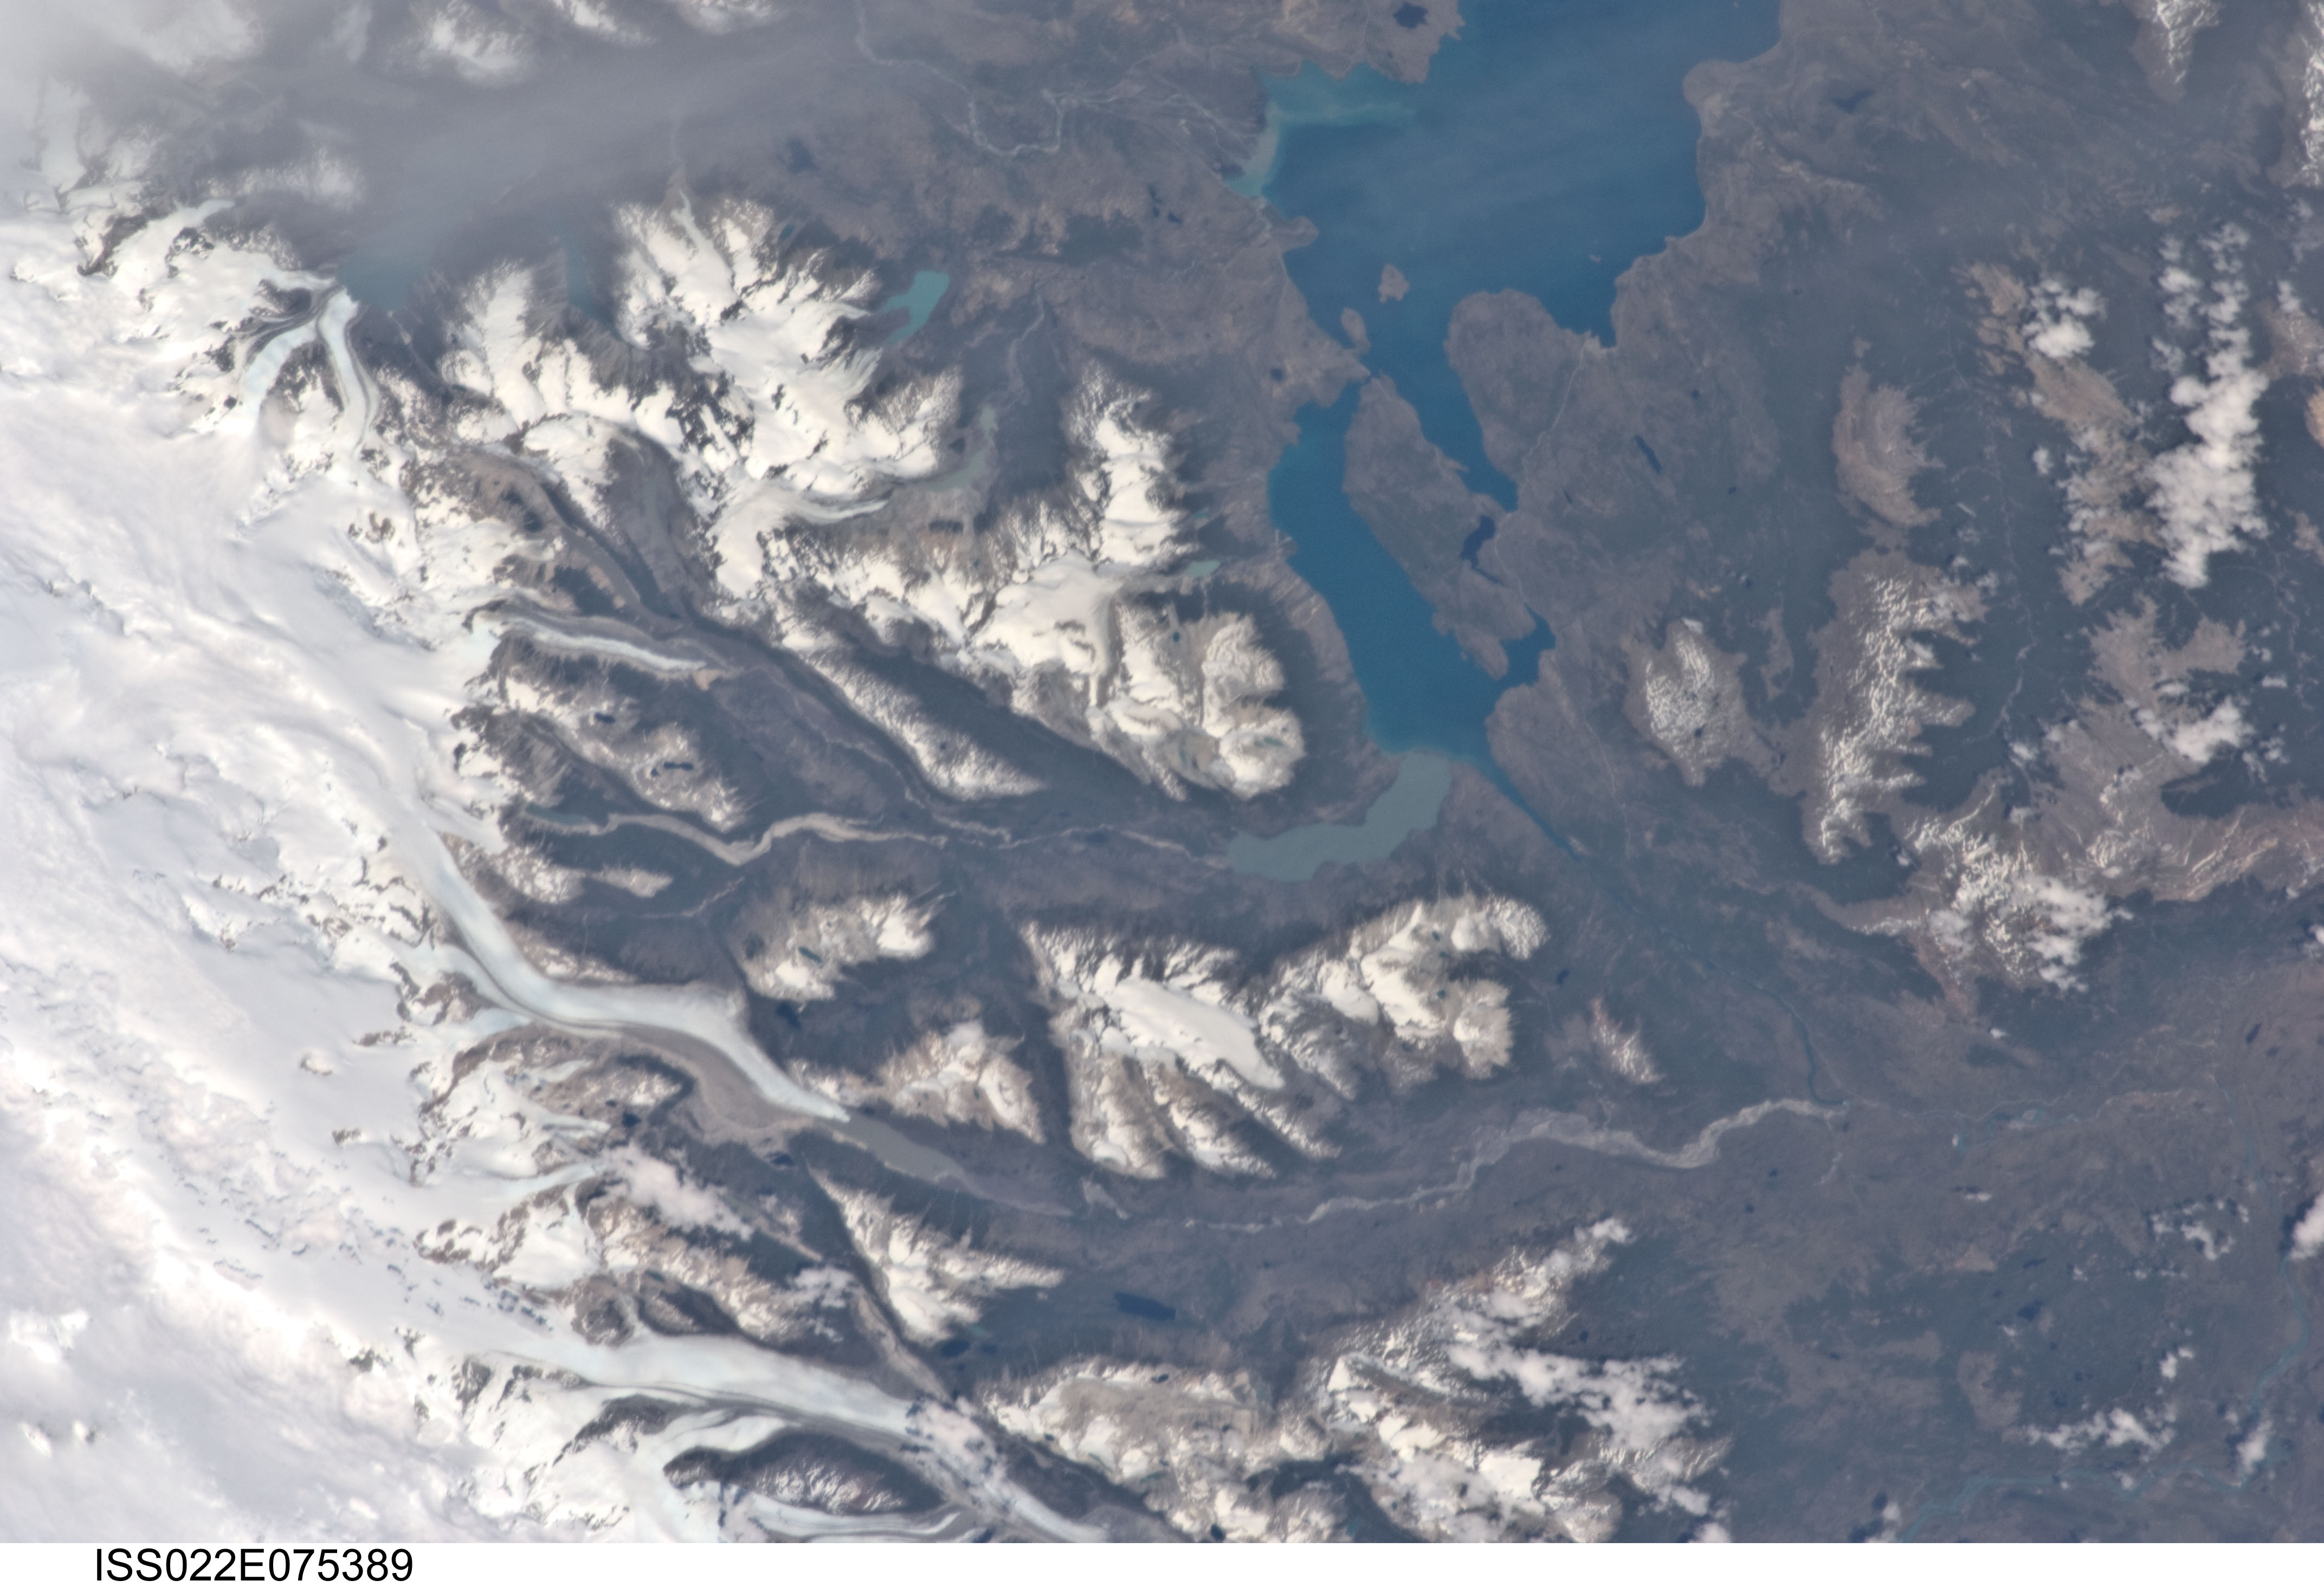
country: CHILE
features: N. PATAGONIAN ICE FIELD, LEONES GL., NEF GL., W. L. BUENOS AIRES, MTS.
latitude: -47.0
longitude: -73.0
